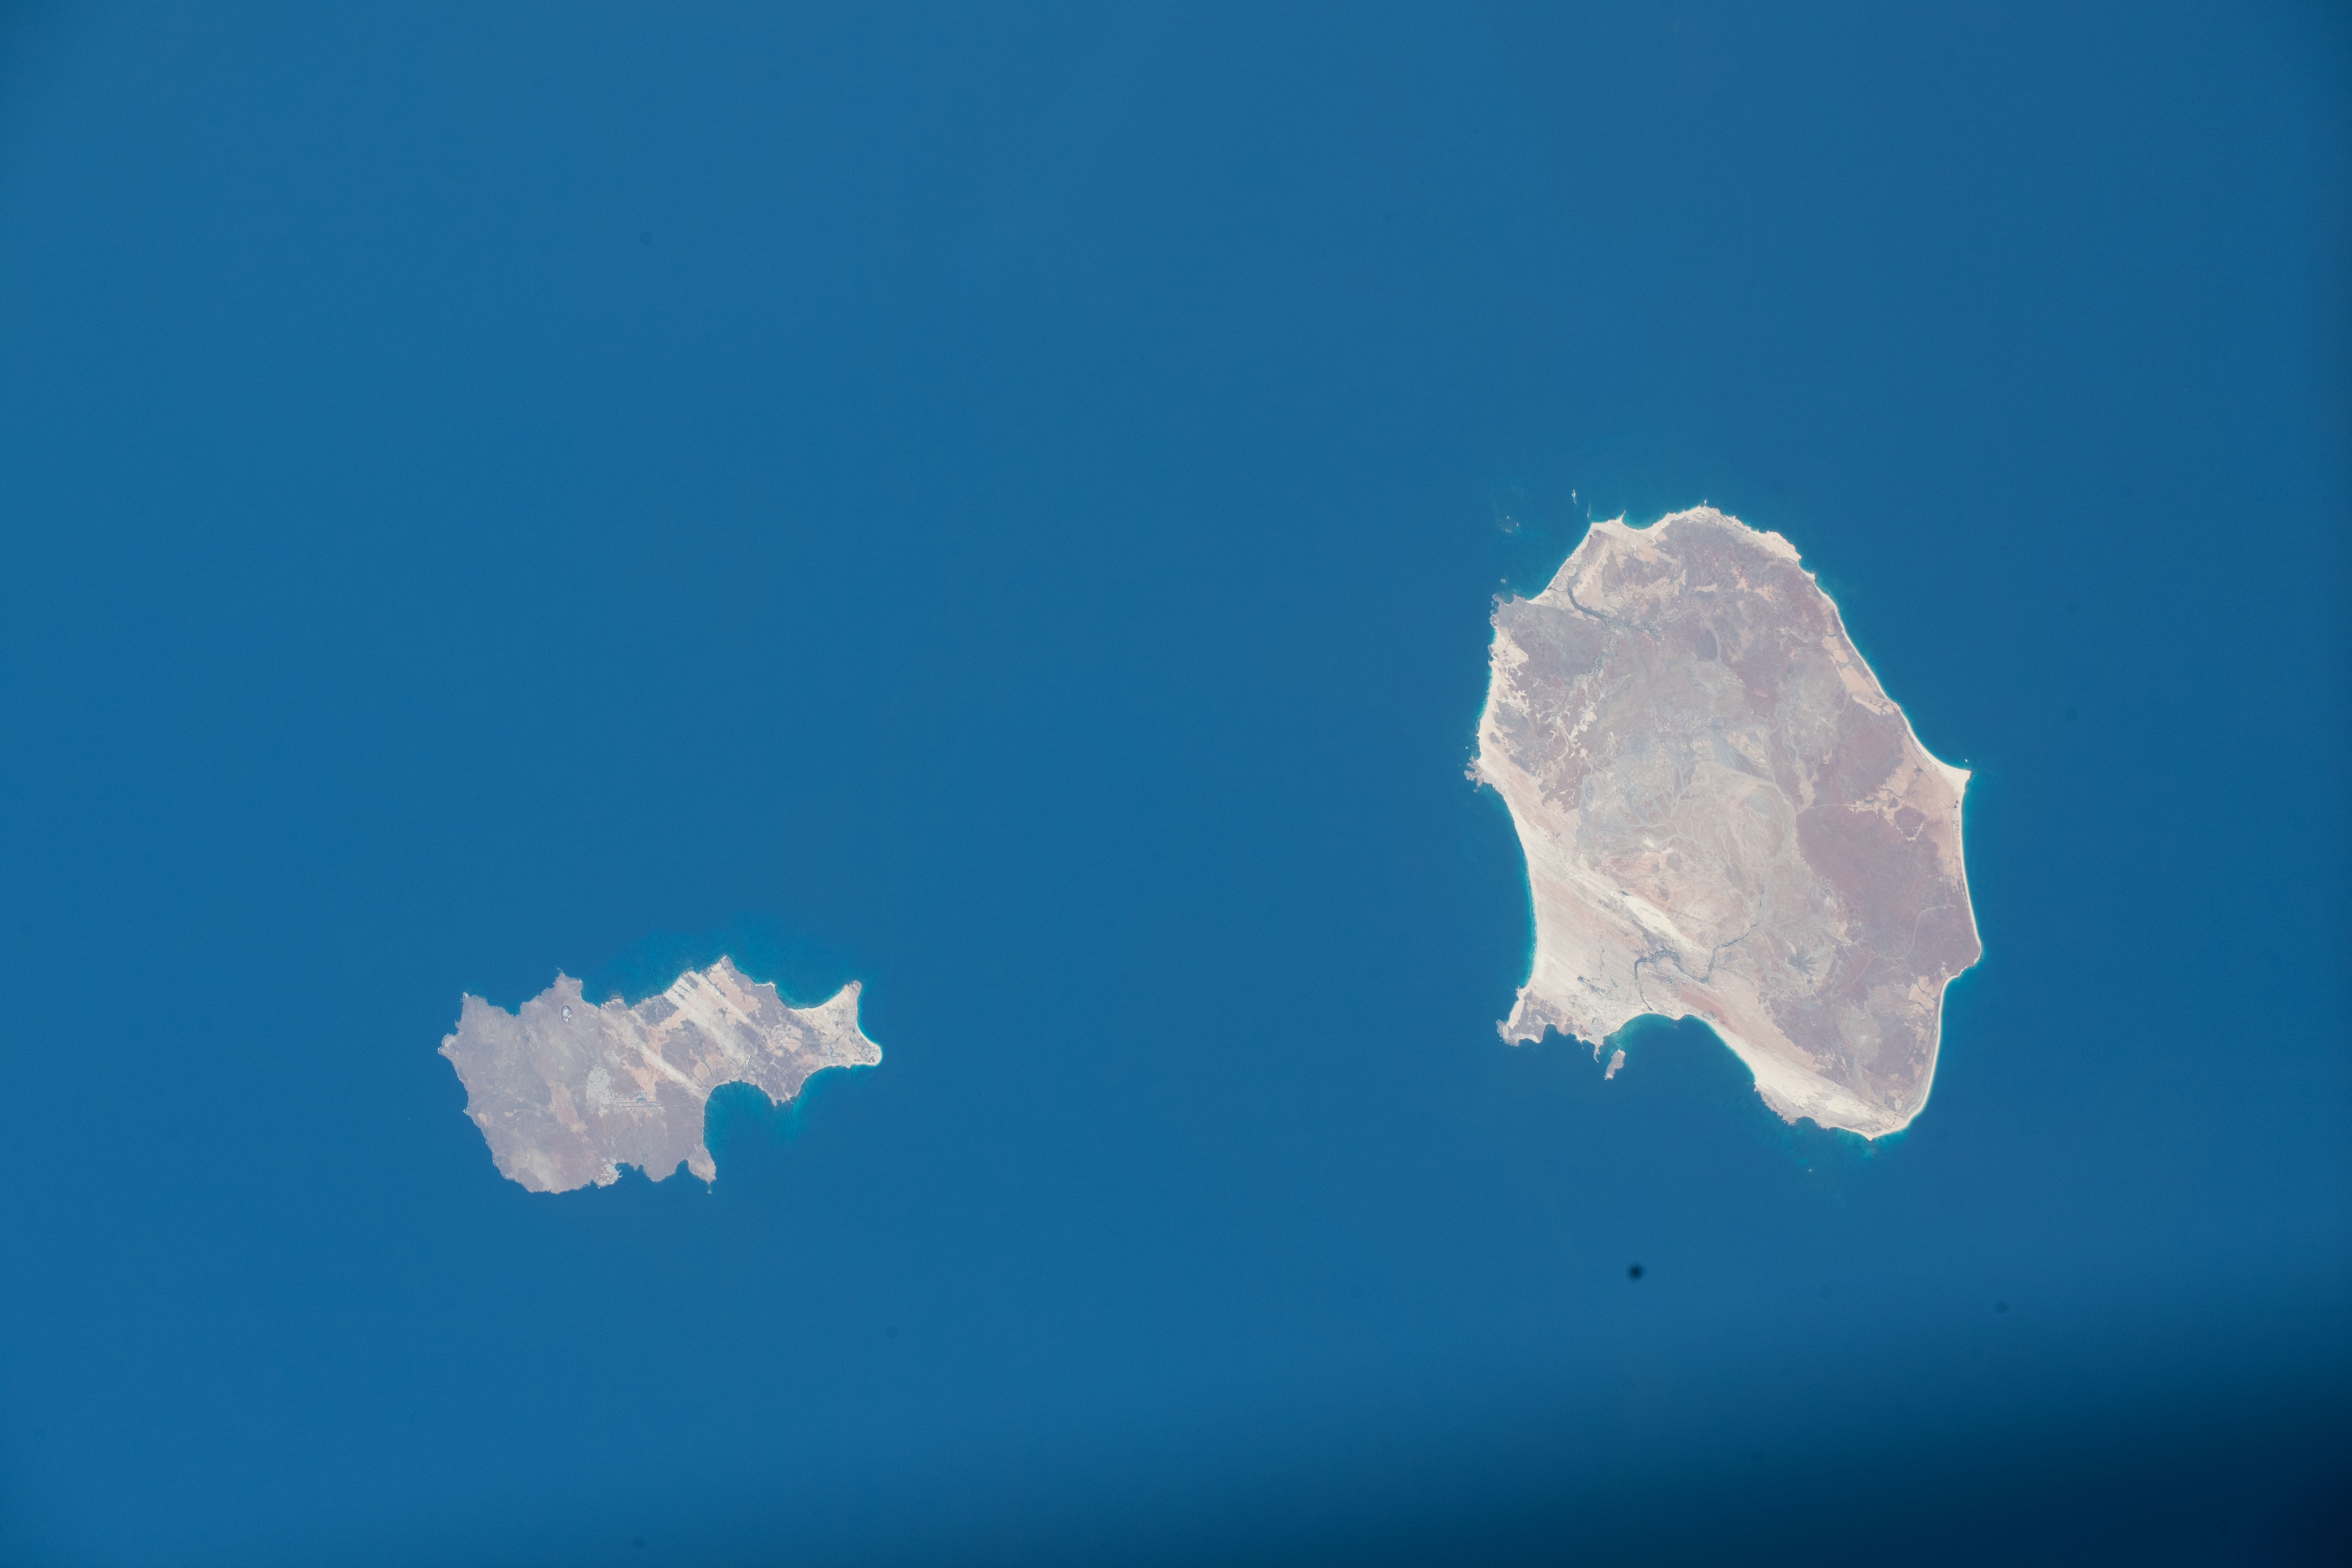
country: CAPE VERDE ISLANDS
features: RABIL AIRPORT, CAPE VERDE ISLANDS, AMILCAR CABRAL INTERNATIONAL AIRPORT
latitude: 16.4
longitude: -22.8
